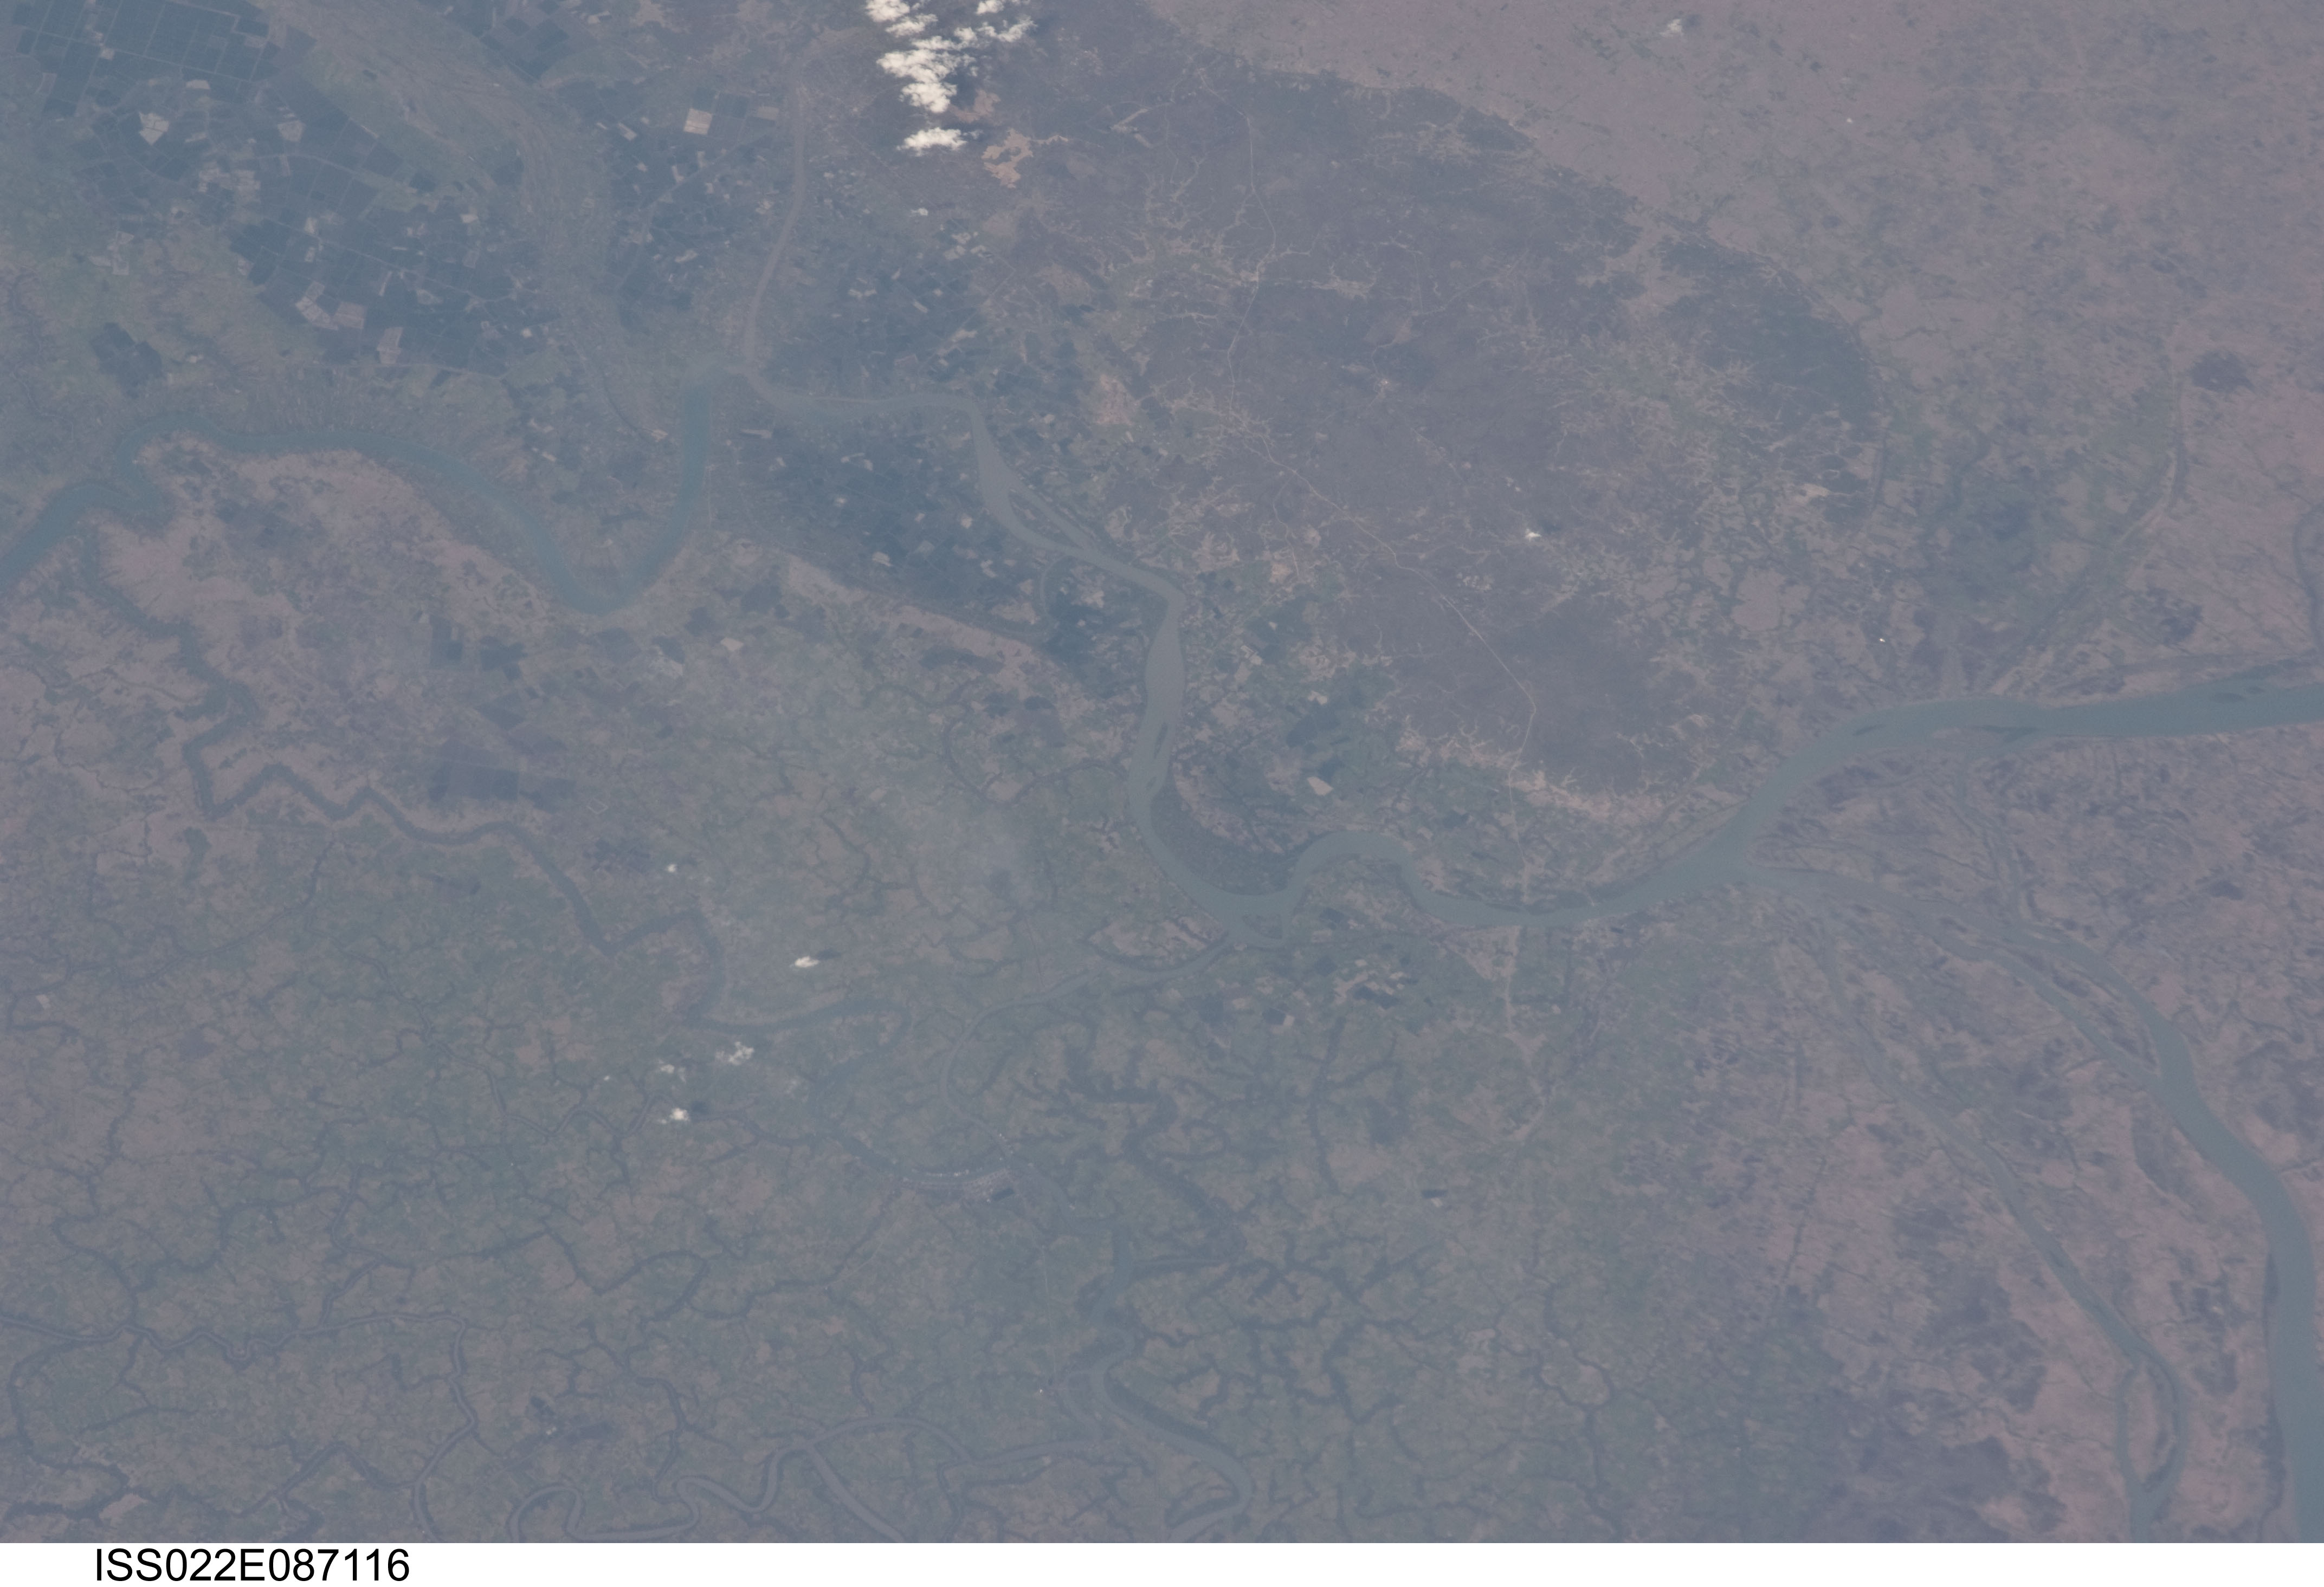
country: MYANMAR (BURMA)
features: IRRAWADDY DELTA, TO RIVER
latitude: 16.5
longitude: 95.8
